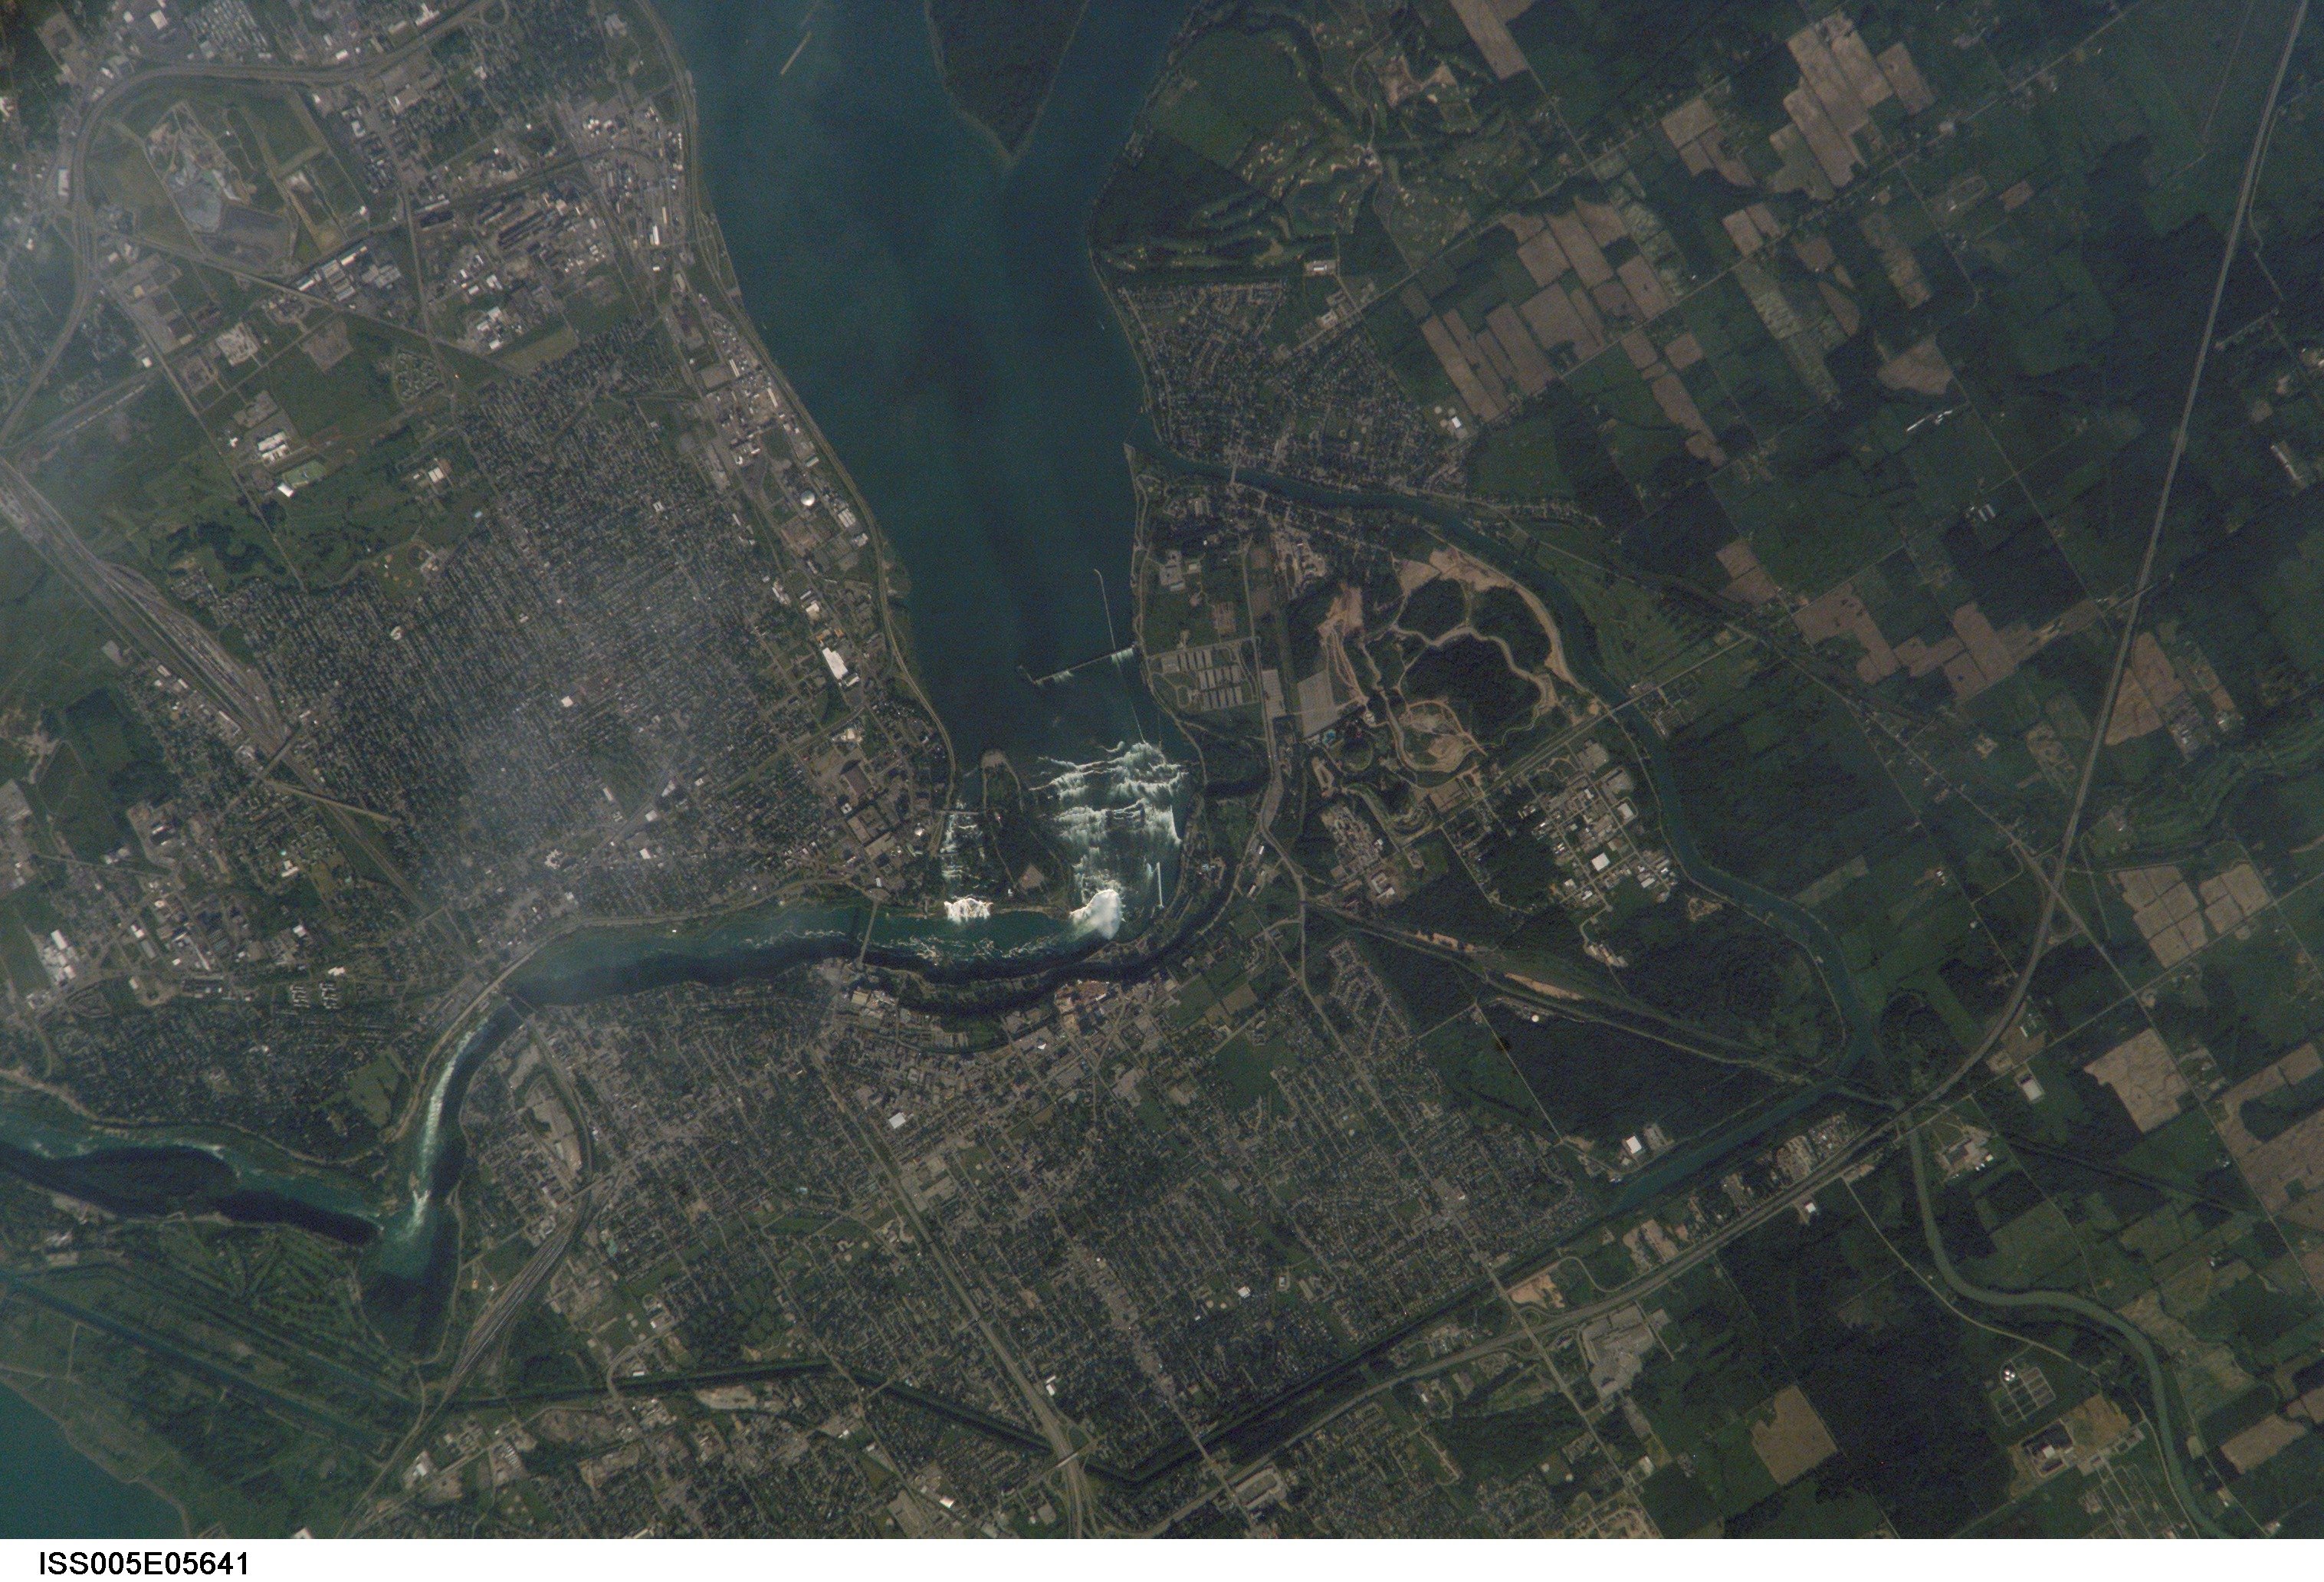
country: USA-NEW YORK
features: NIAGARA FALLS
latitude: 43.0
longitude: -79.0
